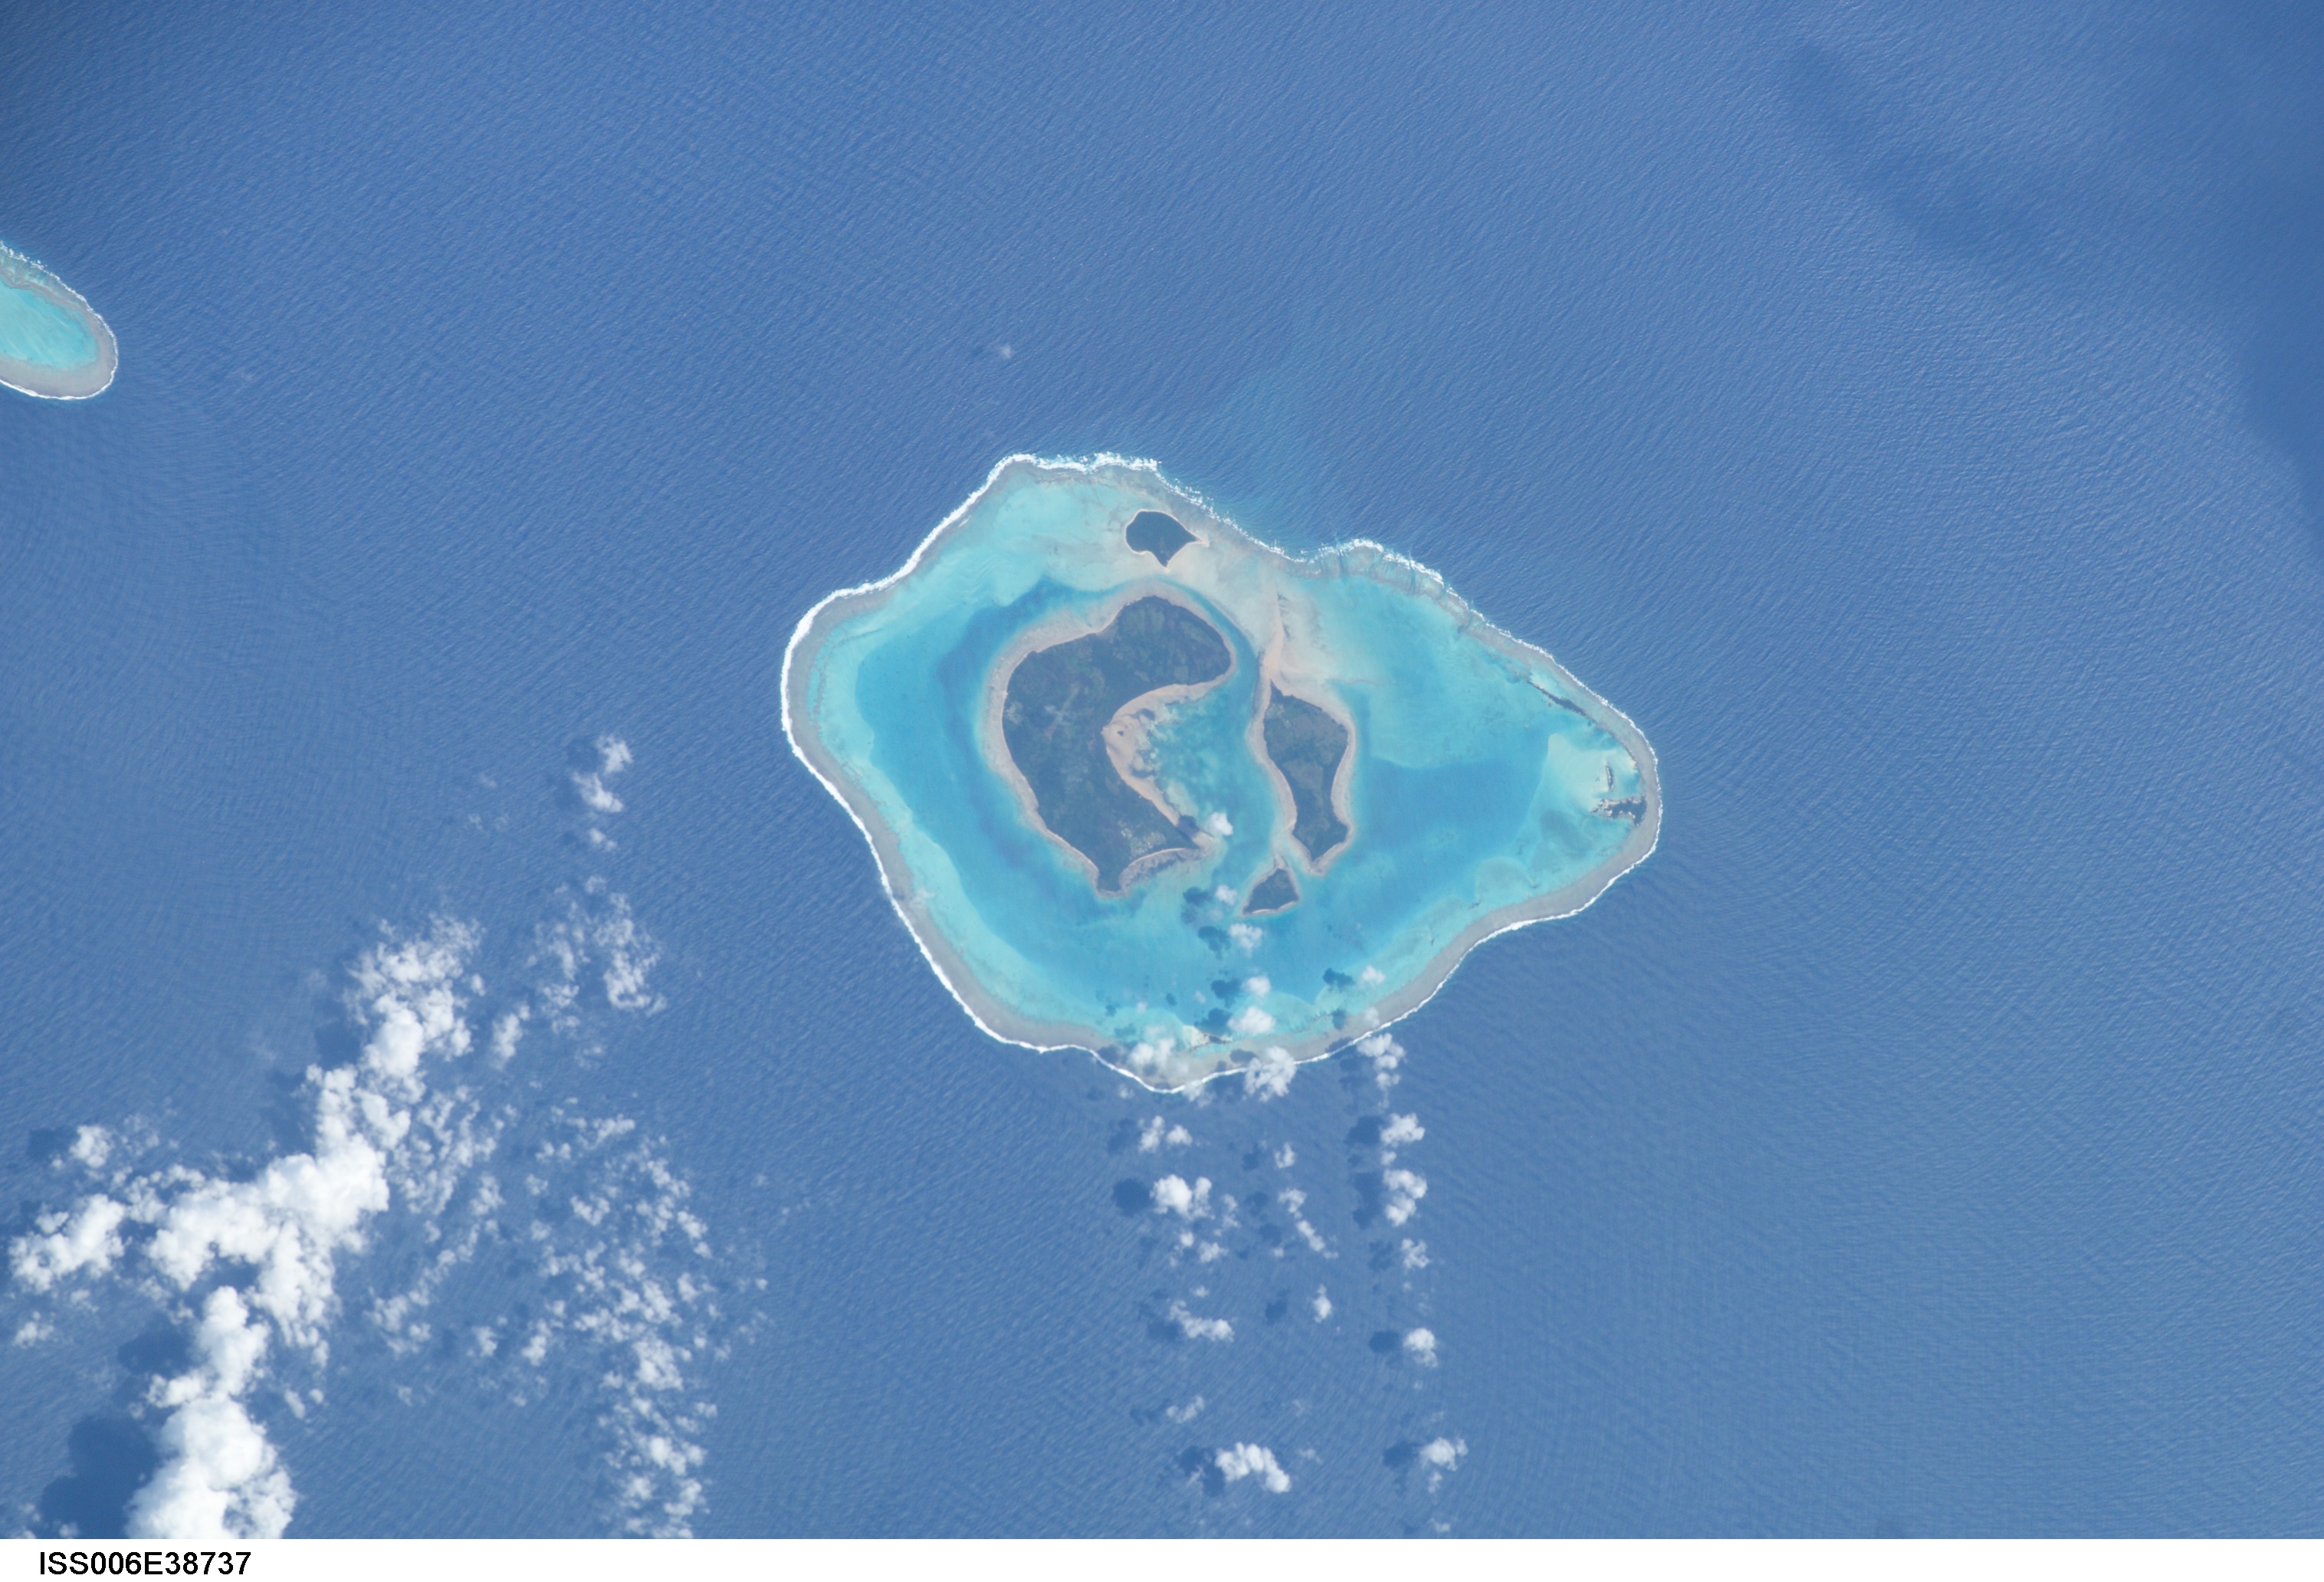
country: FIJI ISLANDS
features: ONO I LAU
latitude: -20.5
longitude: -178.5
